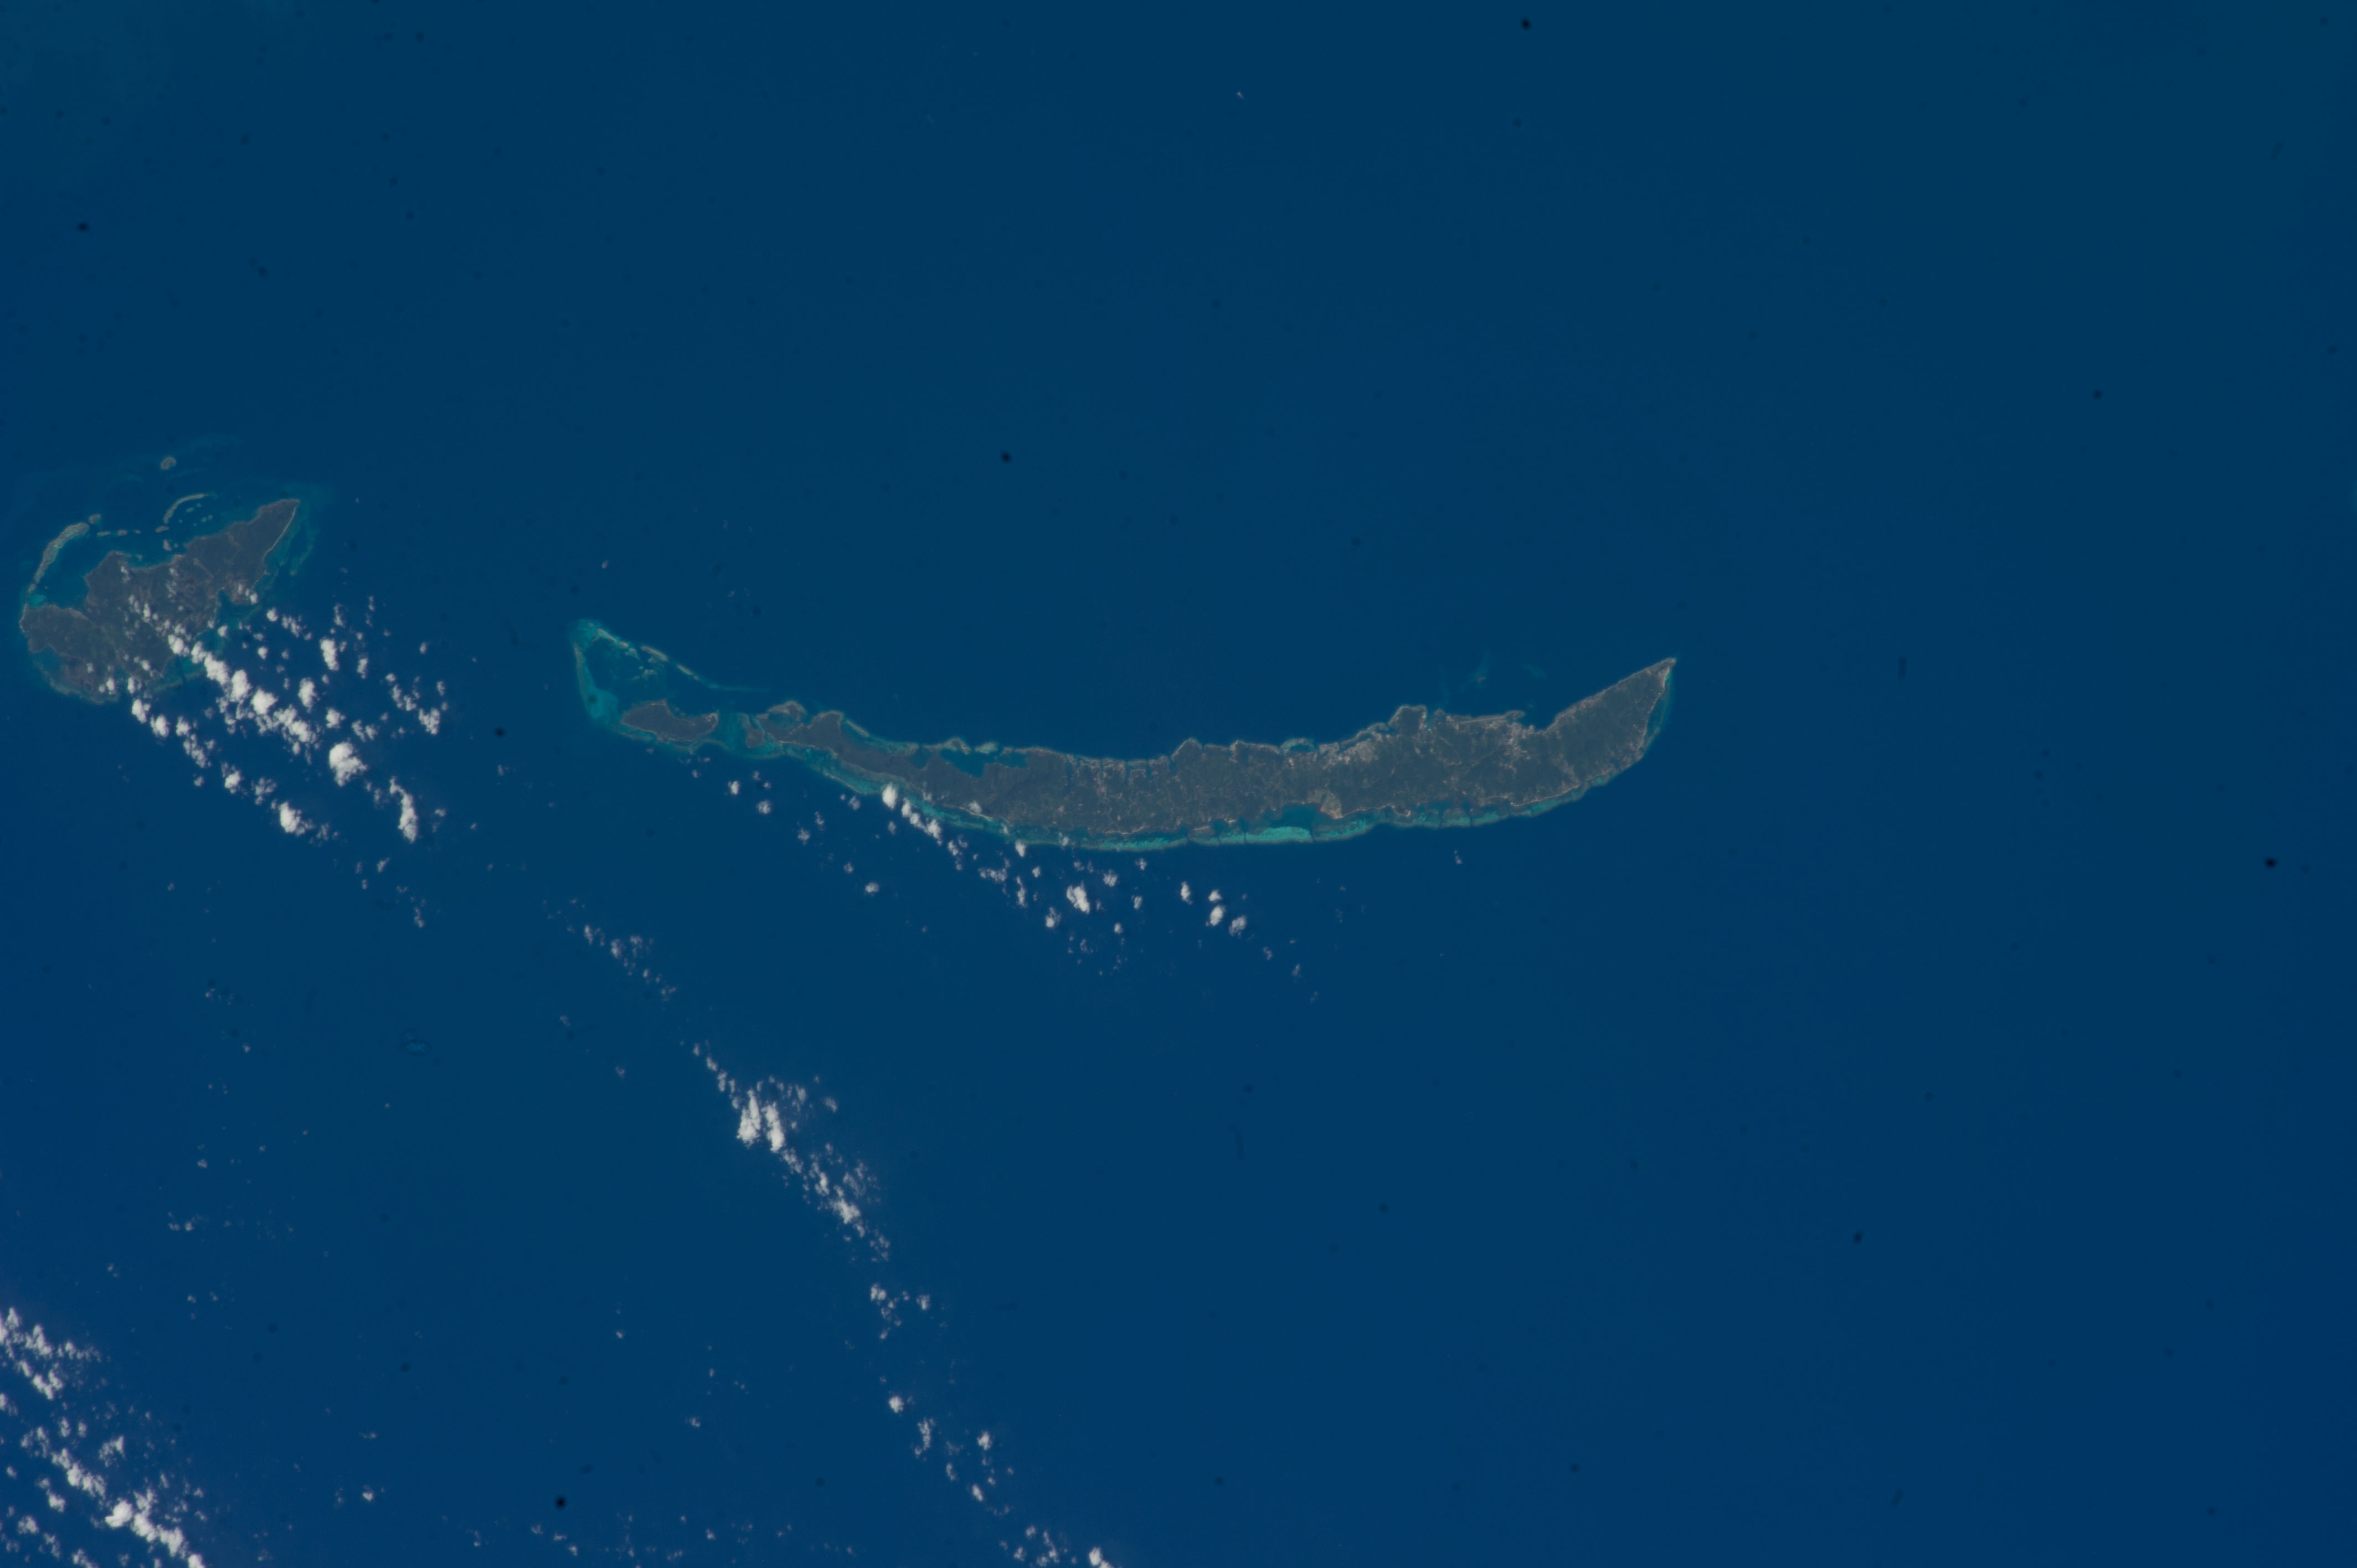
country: HONDURAS
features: ROATAN, DE LA BAHIA ISLANDS
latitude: 16.4
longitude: -86.4
